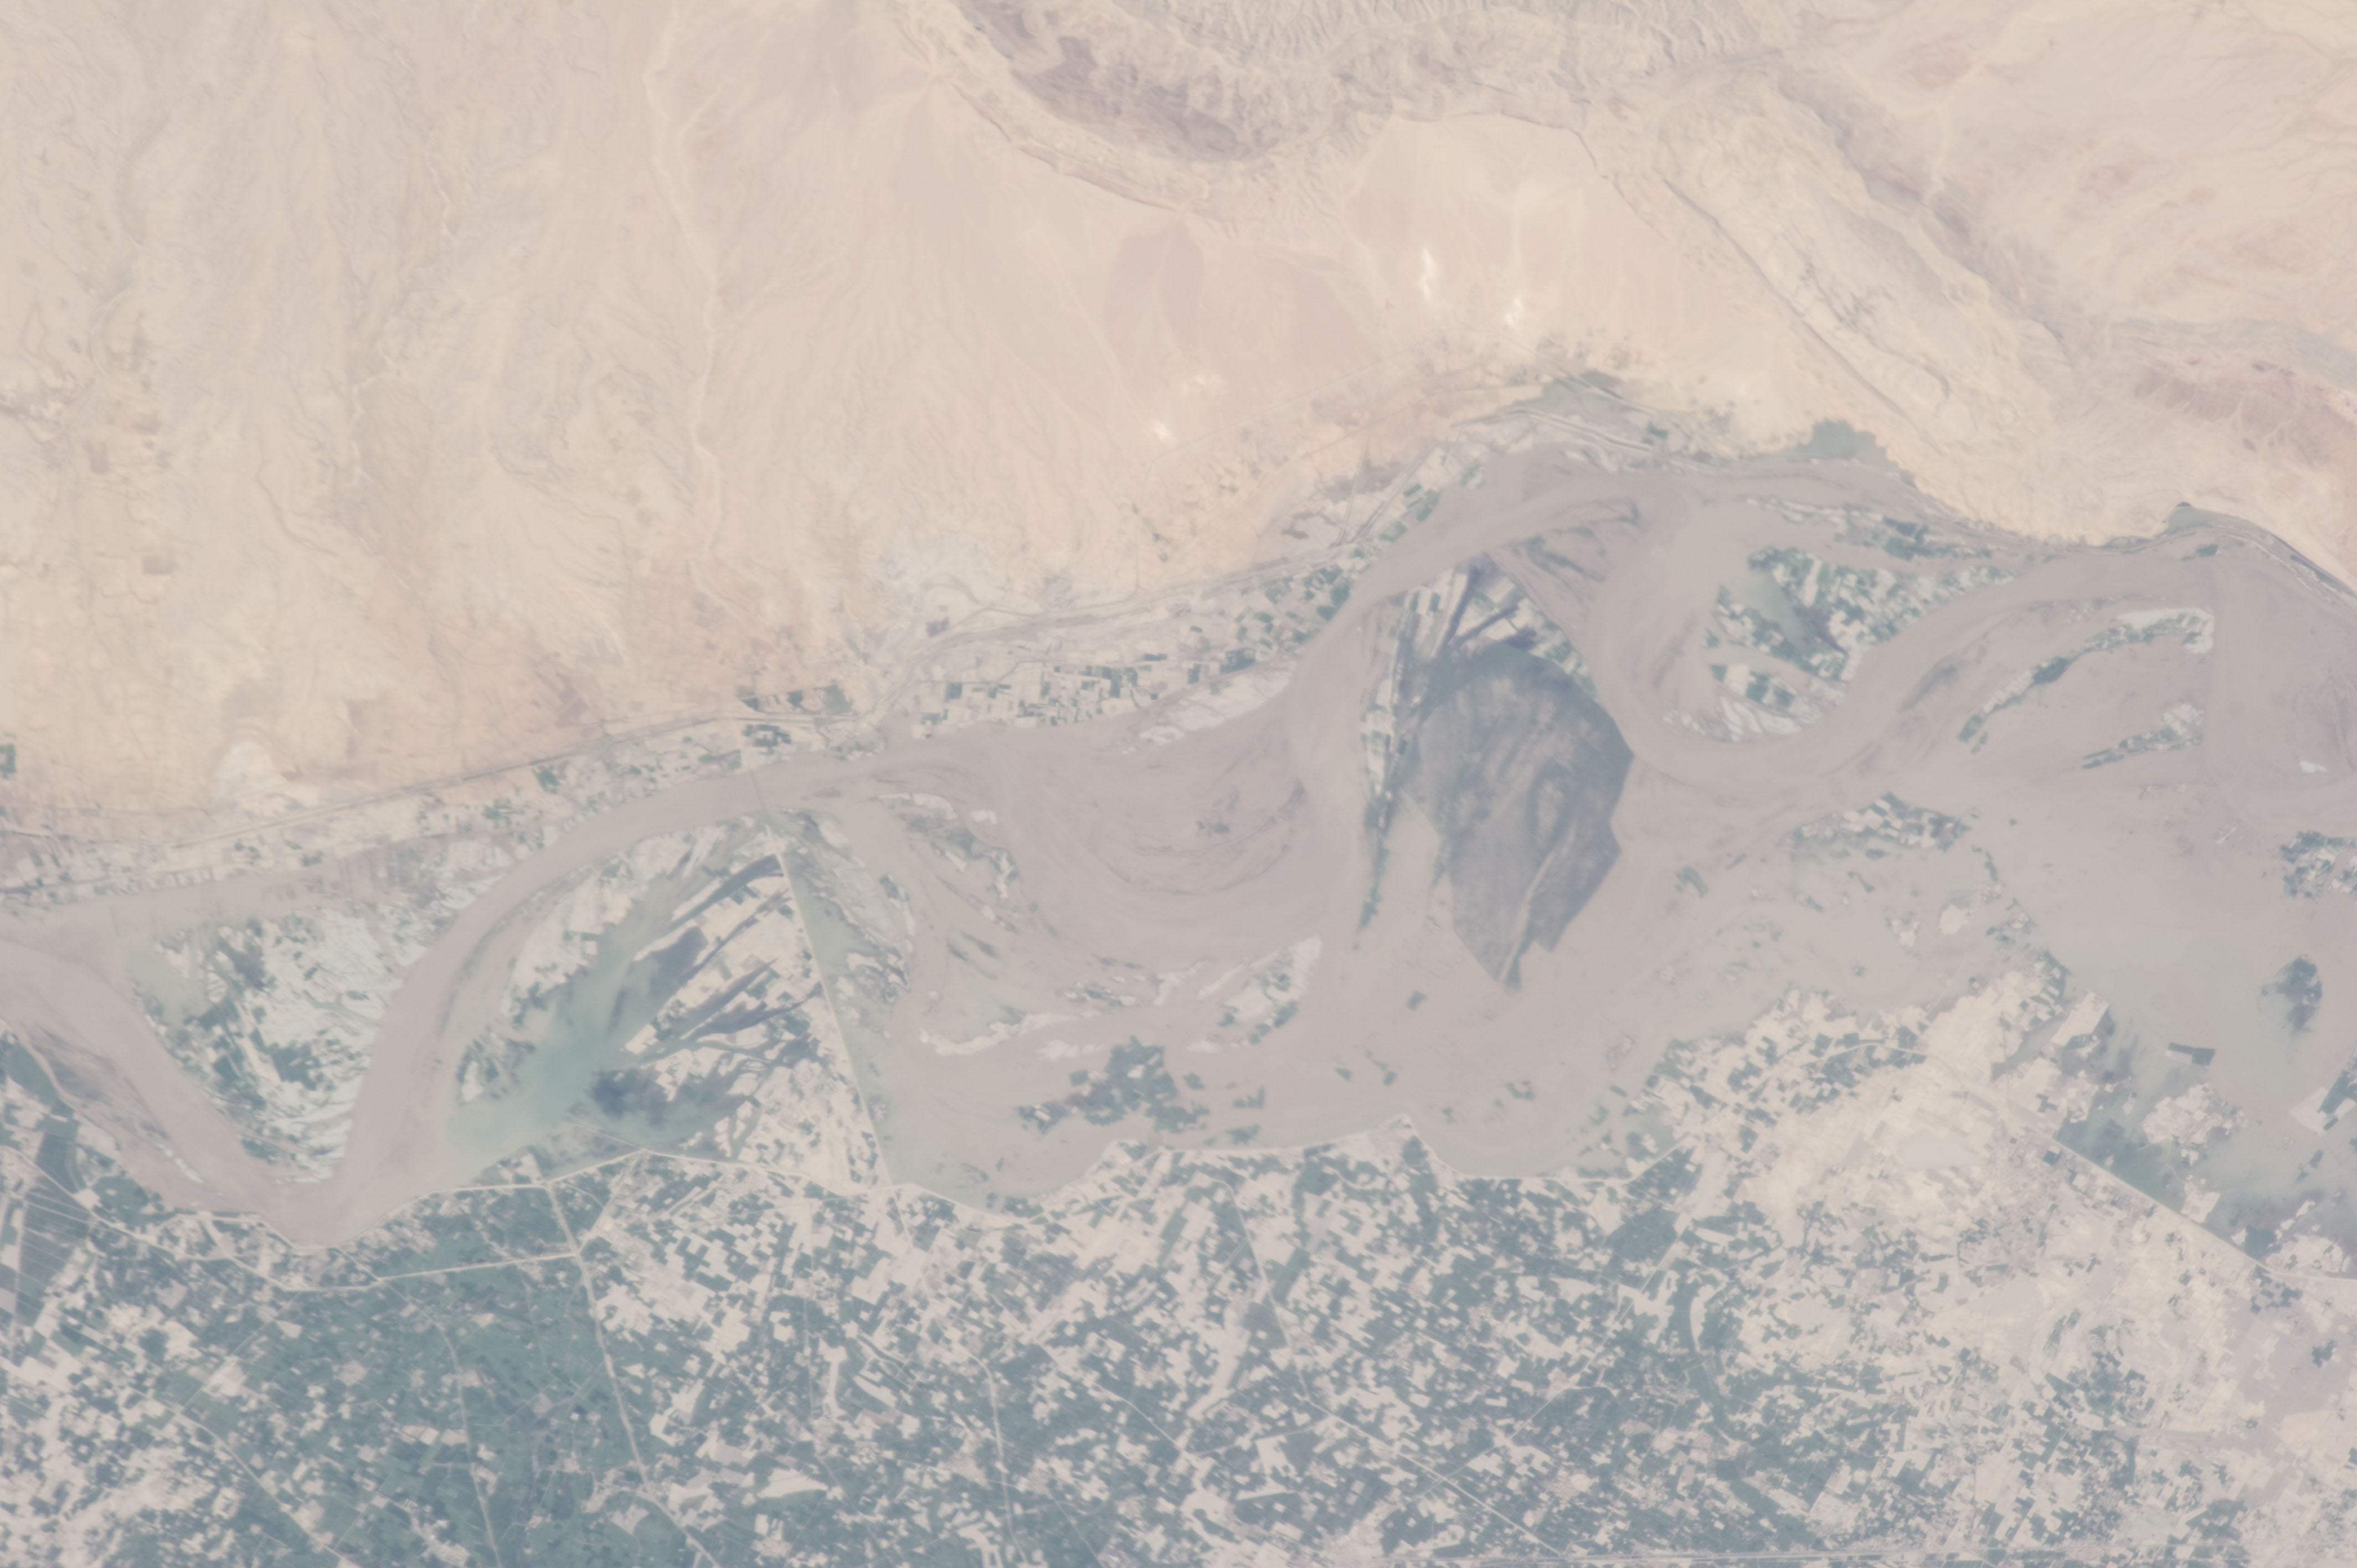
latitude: 26.2
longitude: 67.9
